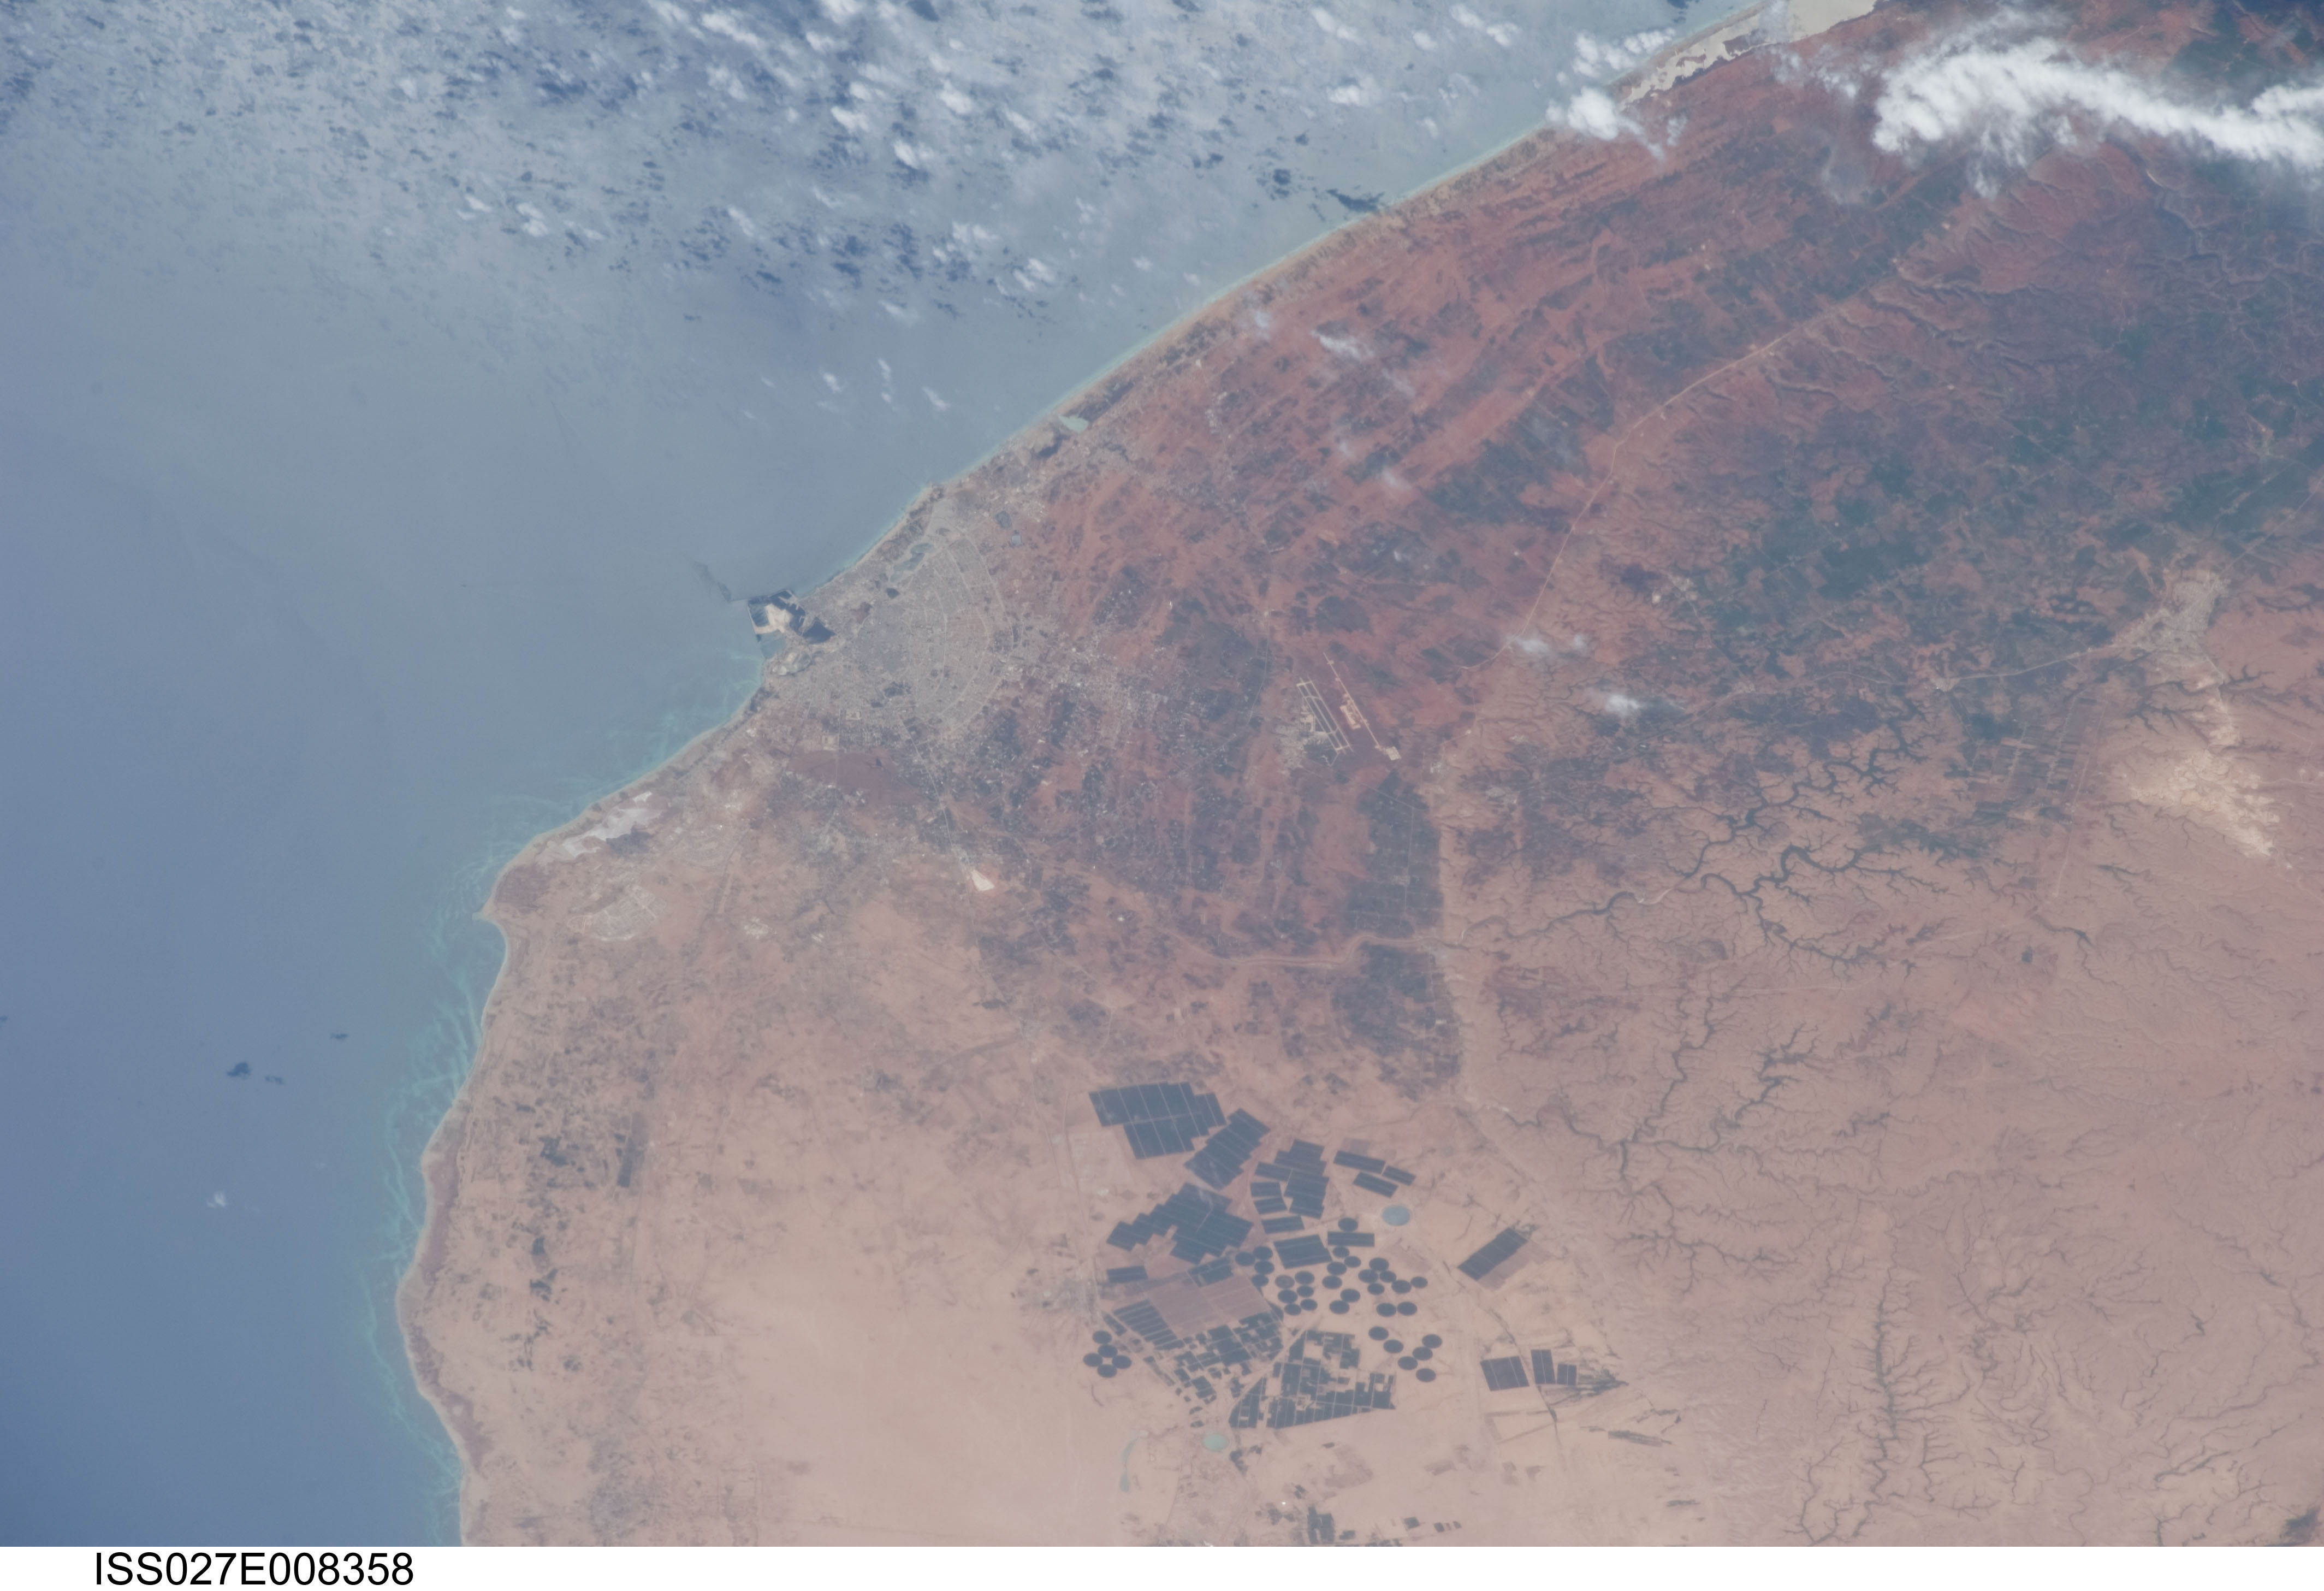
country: LIBYA
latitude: 32.1
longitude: 20.4
